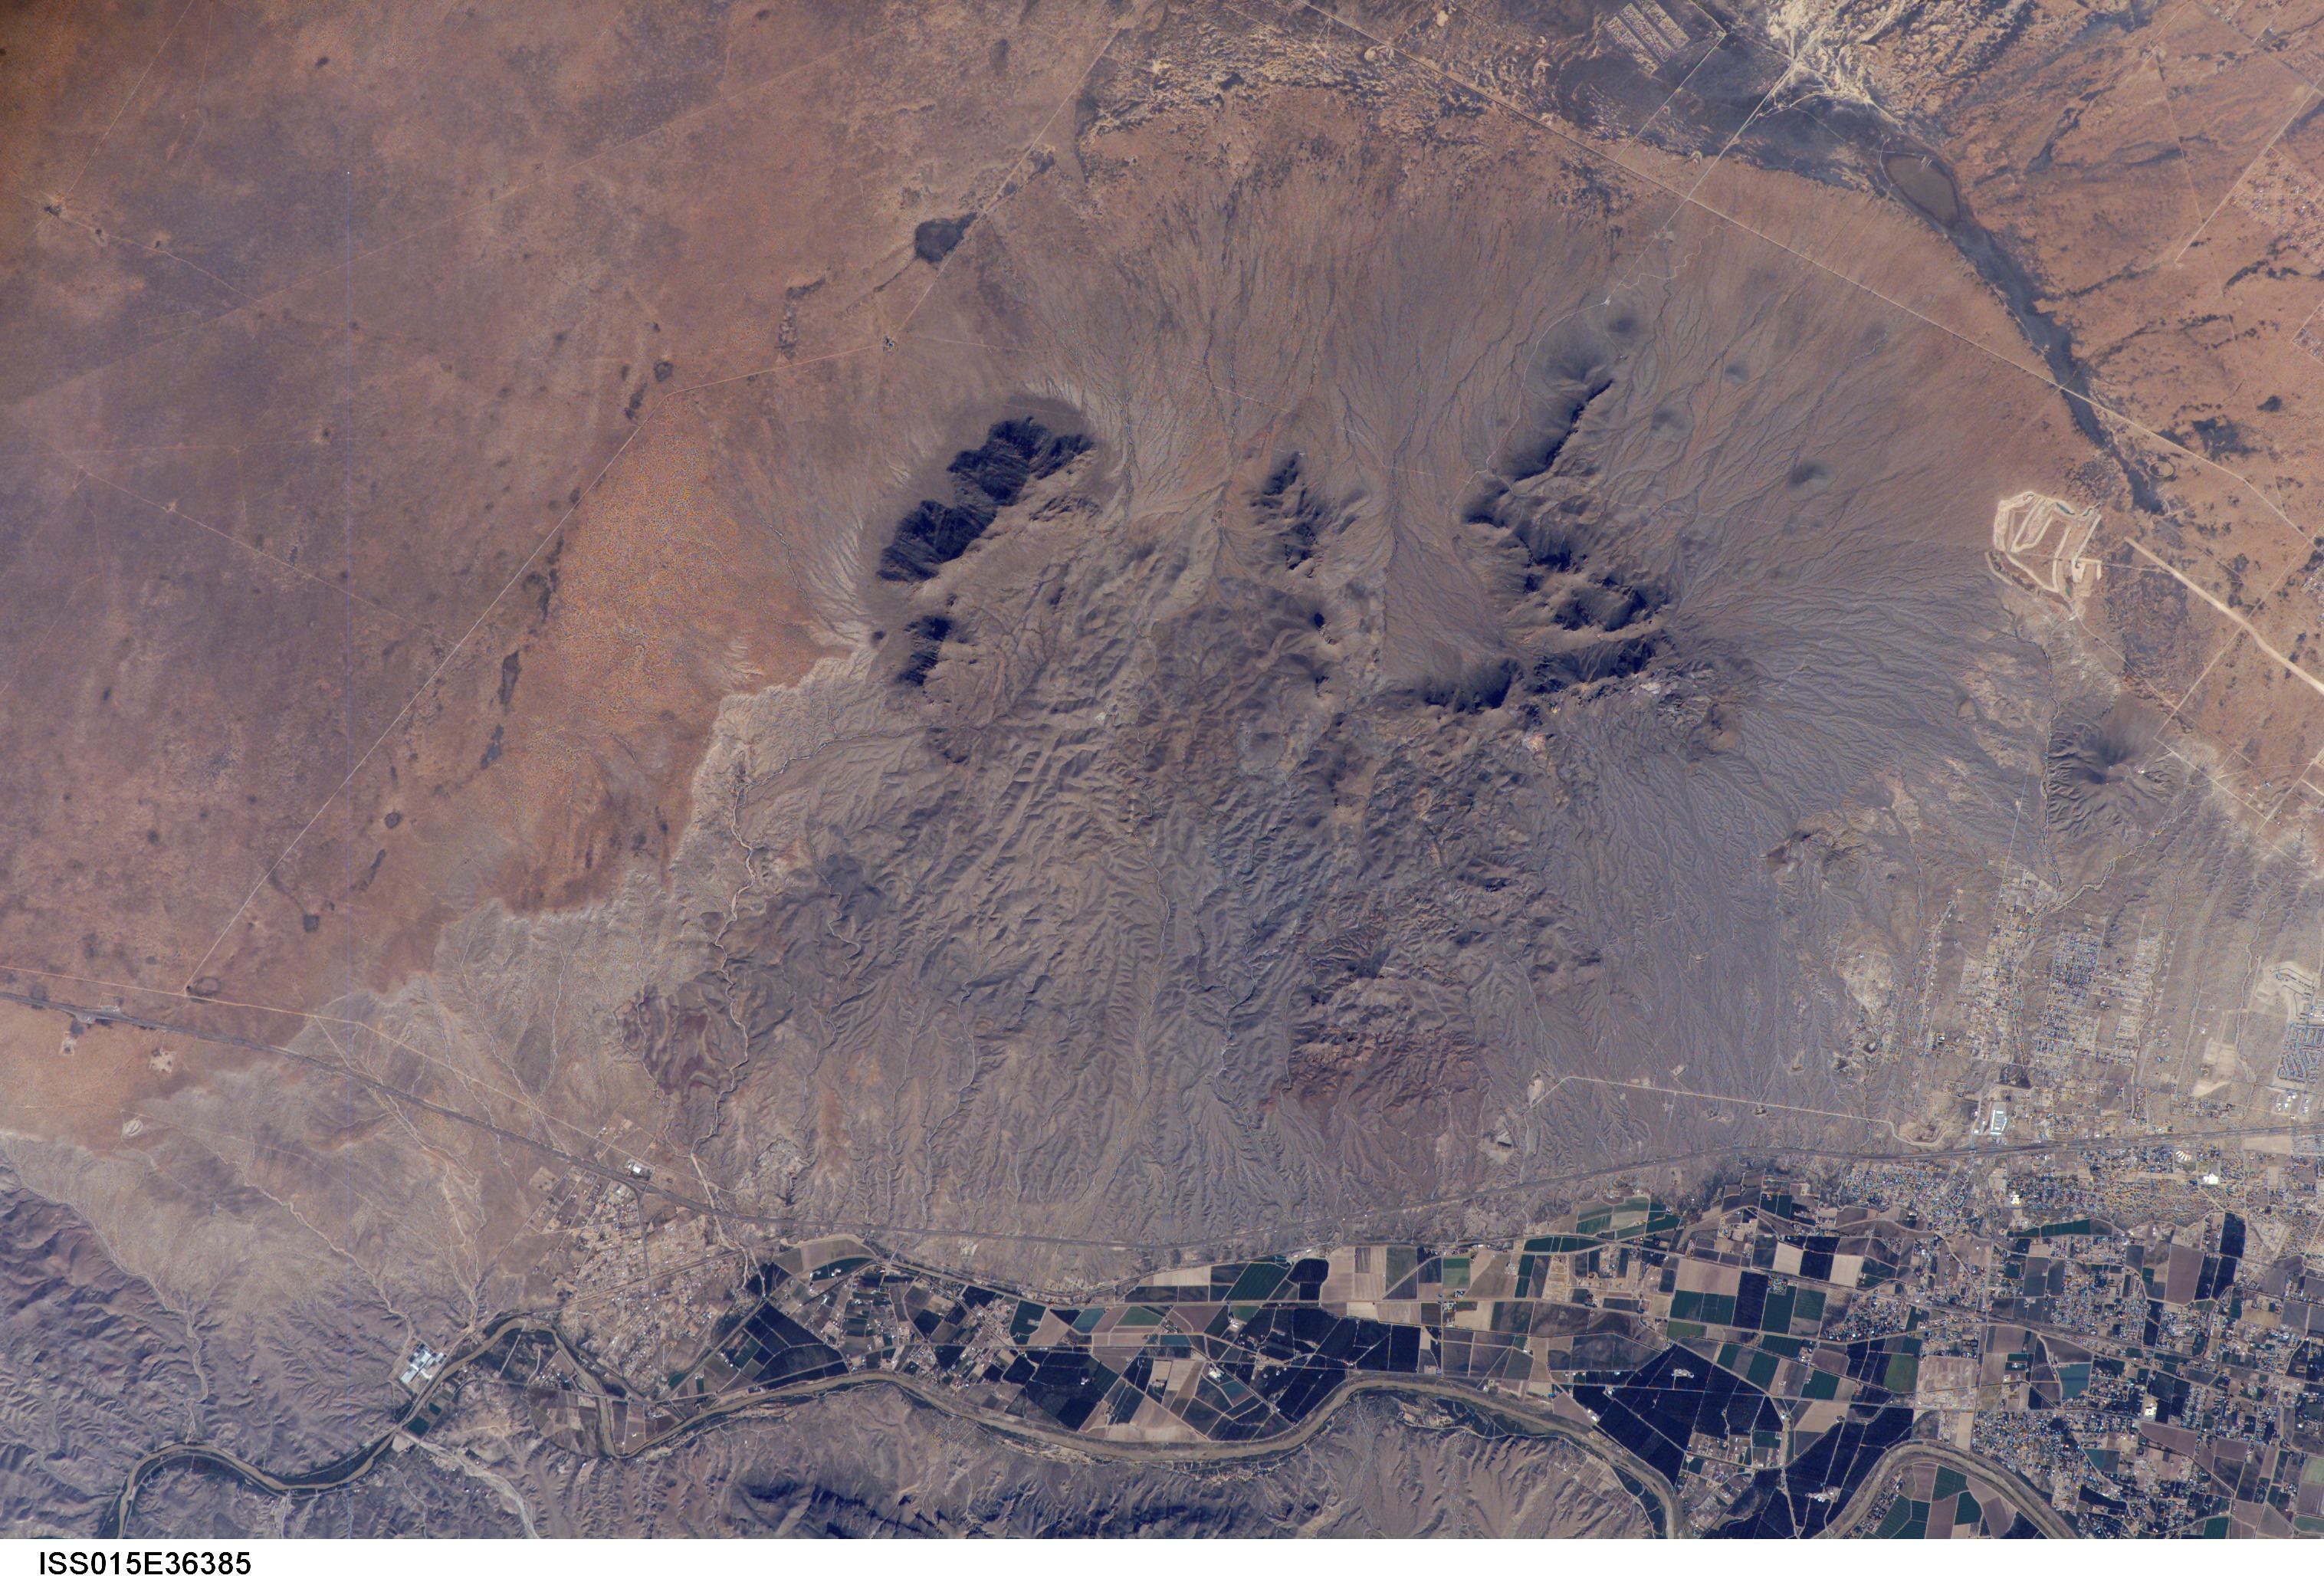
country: USA-NEW MEXICO
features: RADIUM SPRINGS, RIO GRANDE, DONA ANA MTS., AGR.
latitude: 32.5
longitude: -106.8
